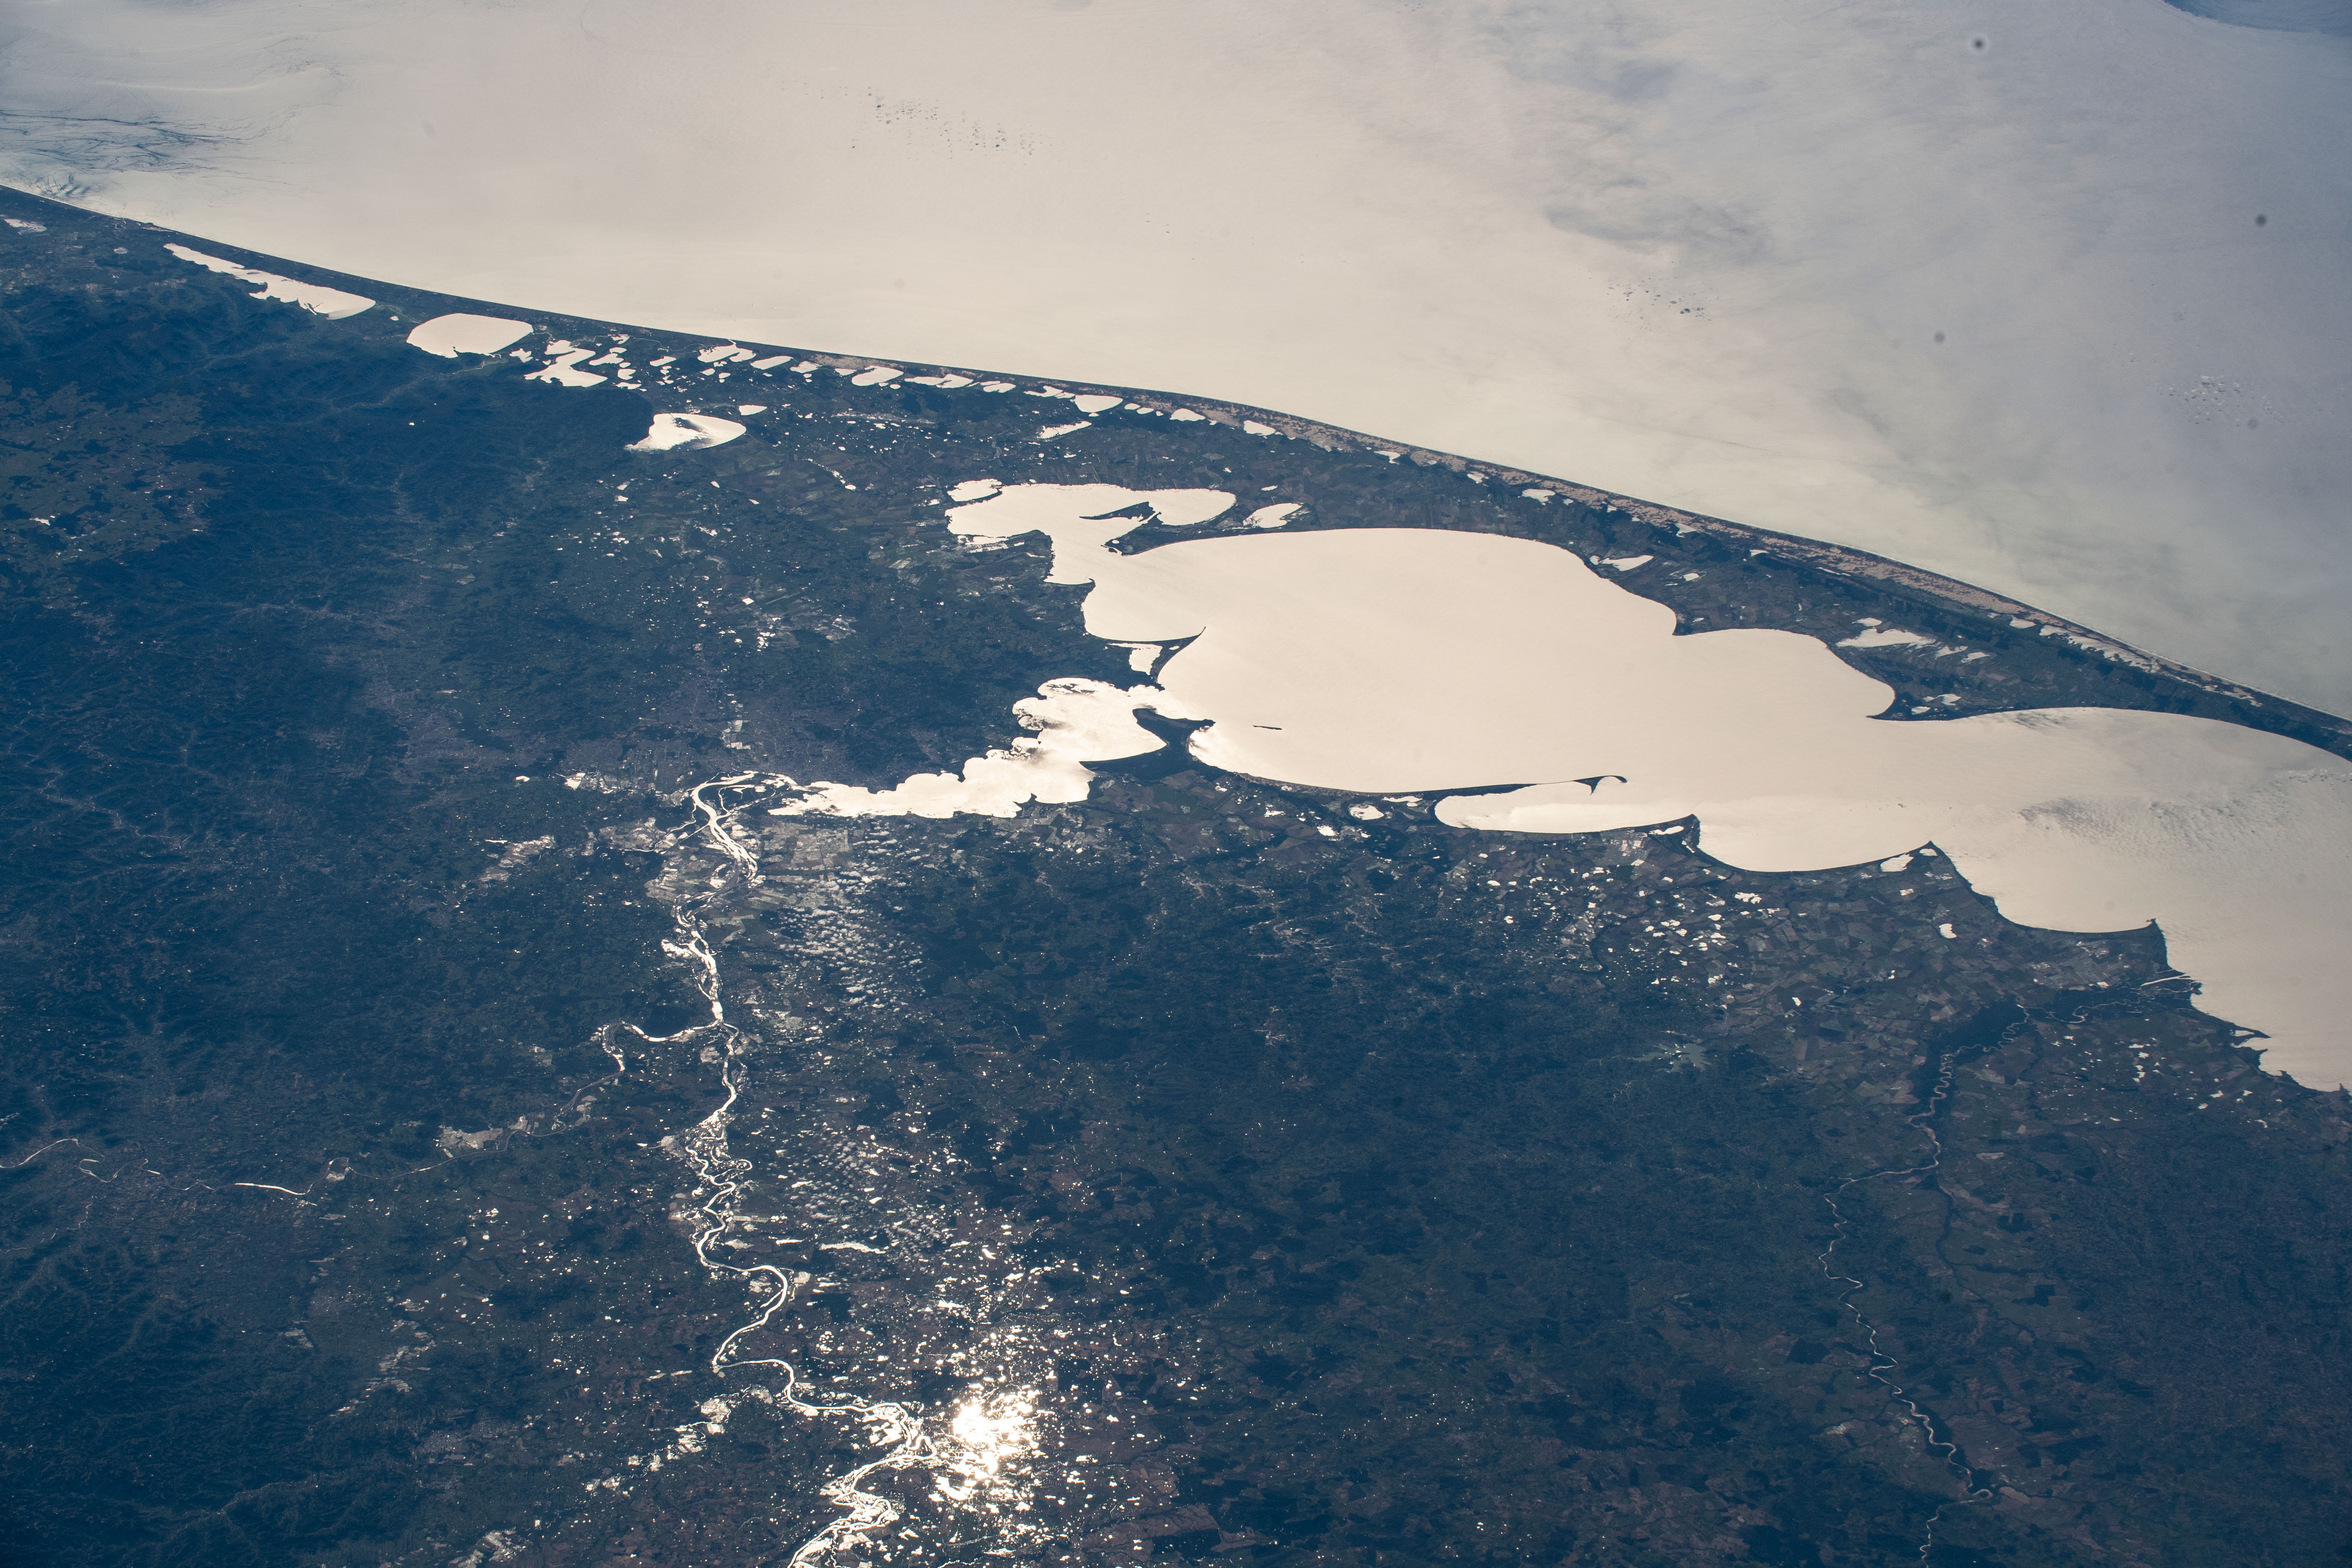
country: BRAZIL
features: LAGOA DOS PATOS, JACUI RIVER
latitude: -30.4
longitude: -51.3
